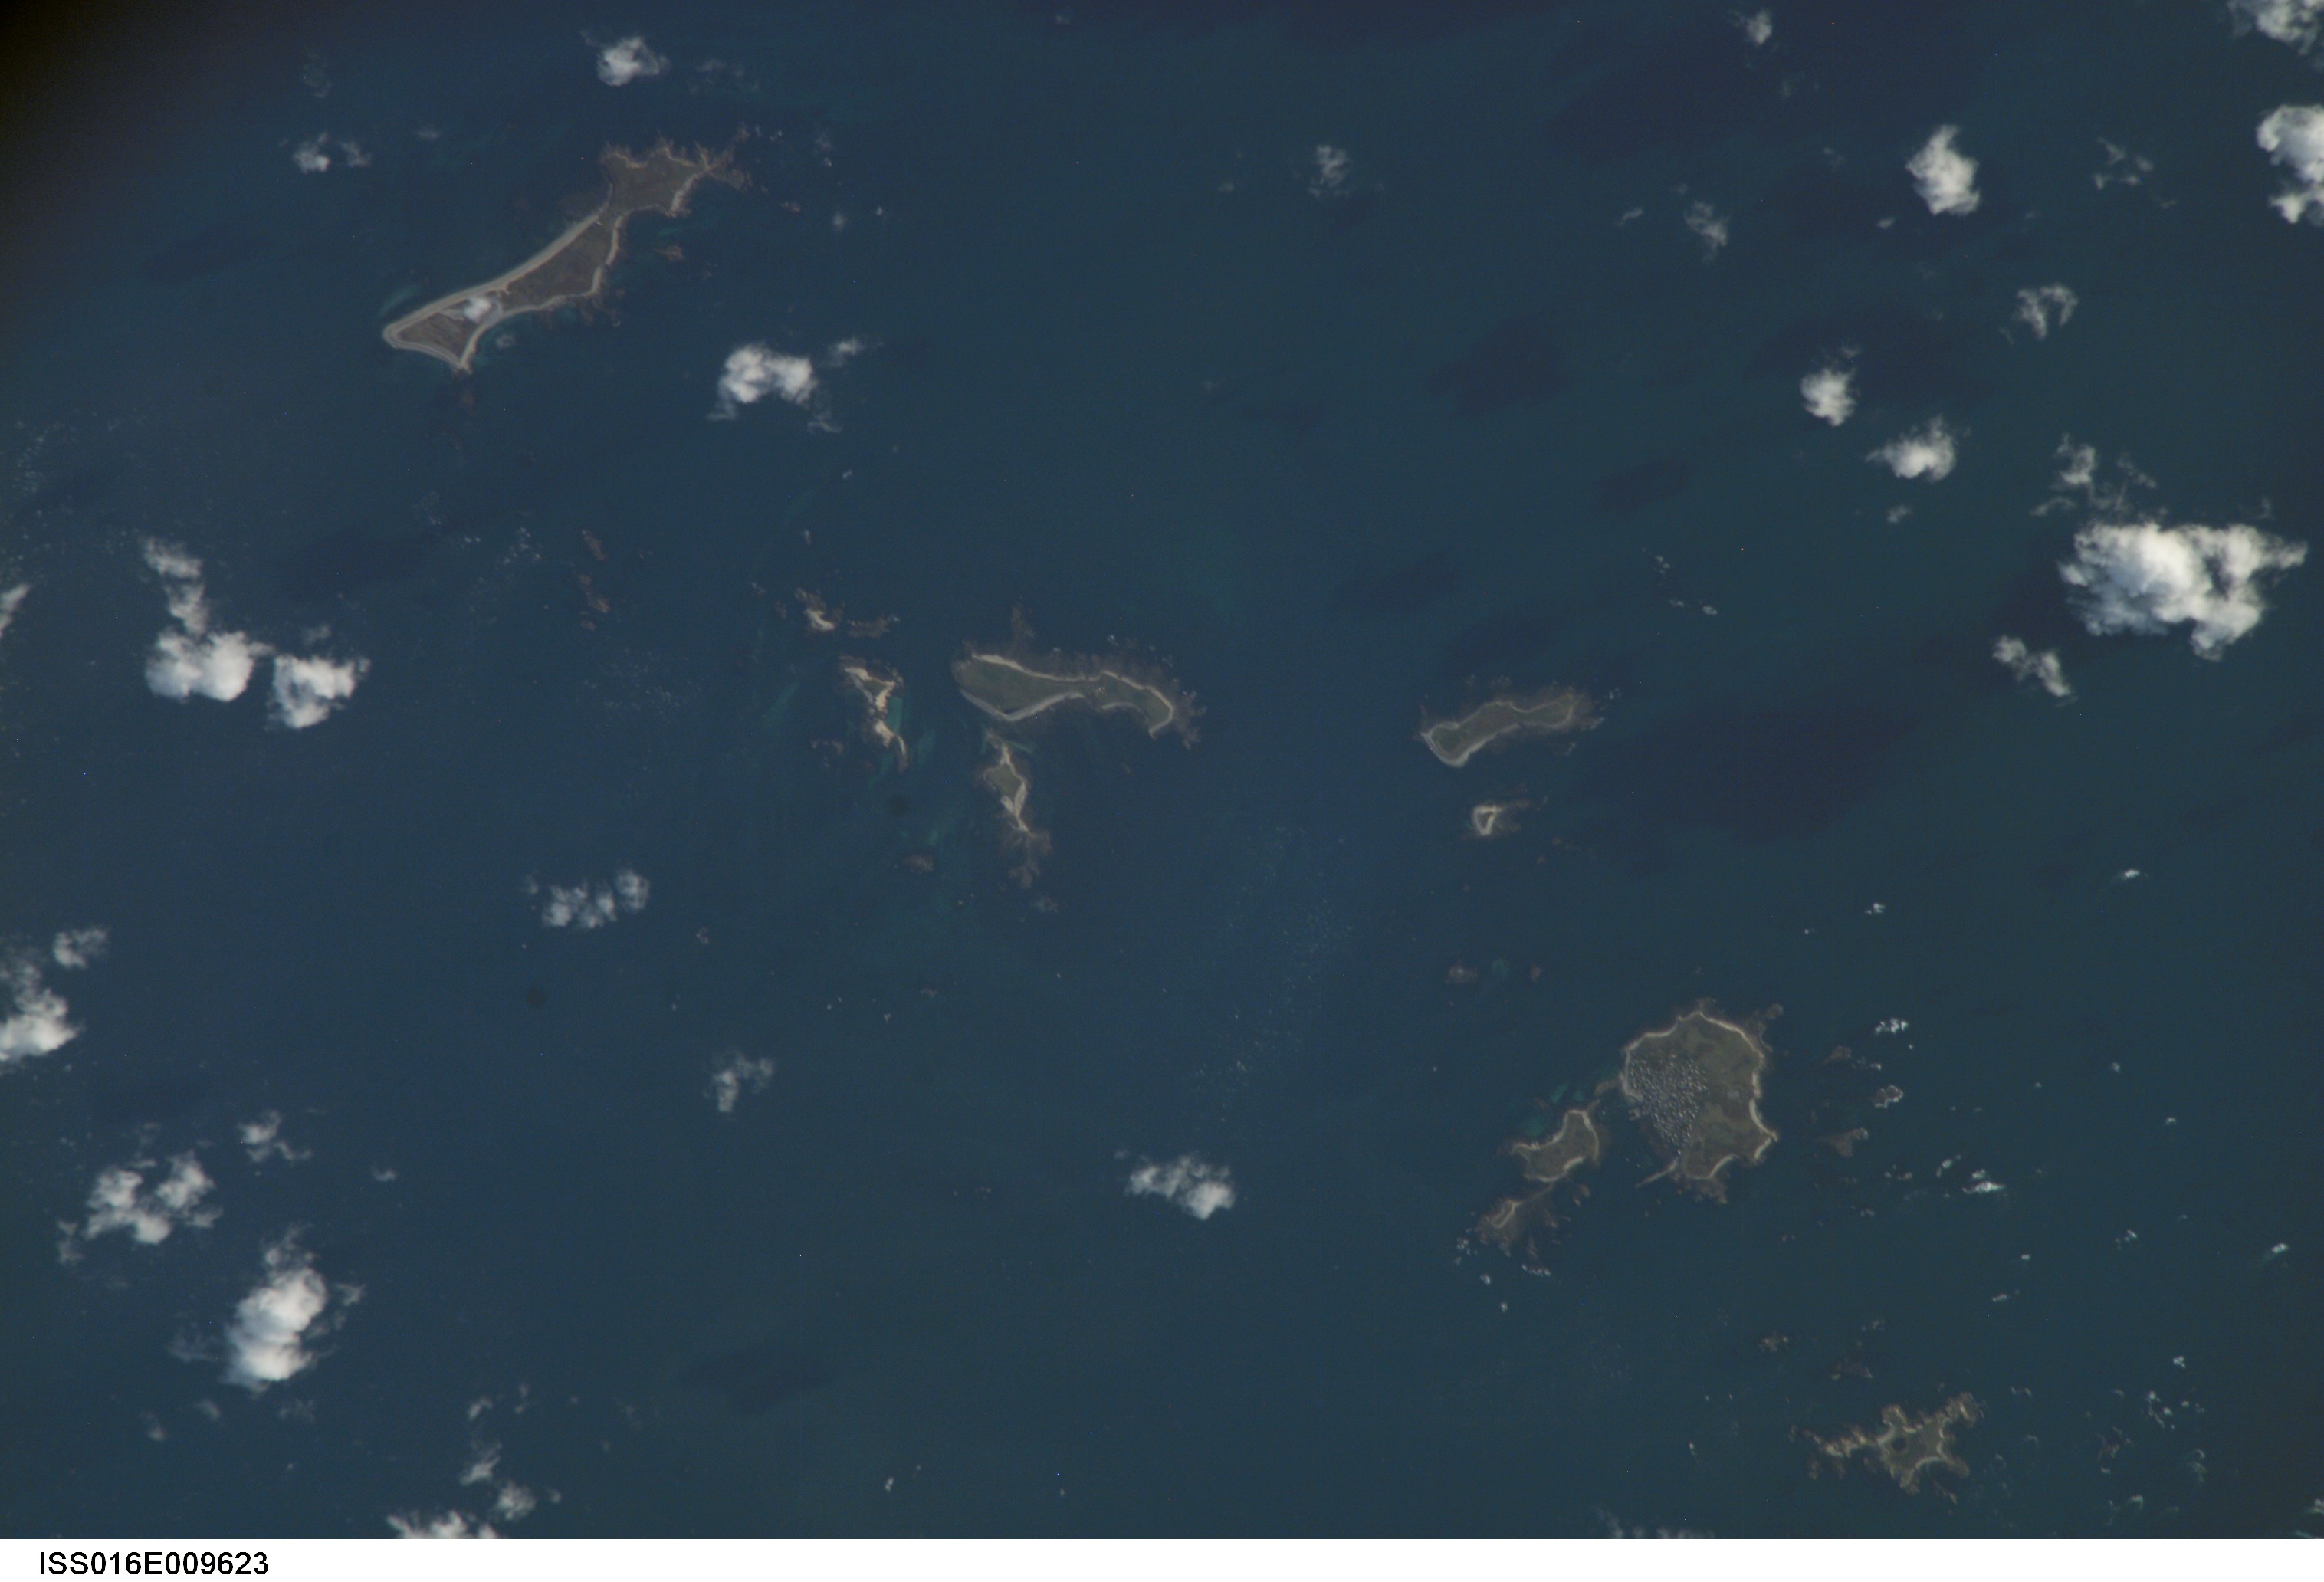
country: FRANCE
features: MOLENE I., PONANT ISLANDS
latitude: 48.4
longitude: -4.9
